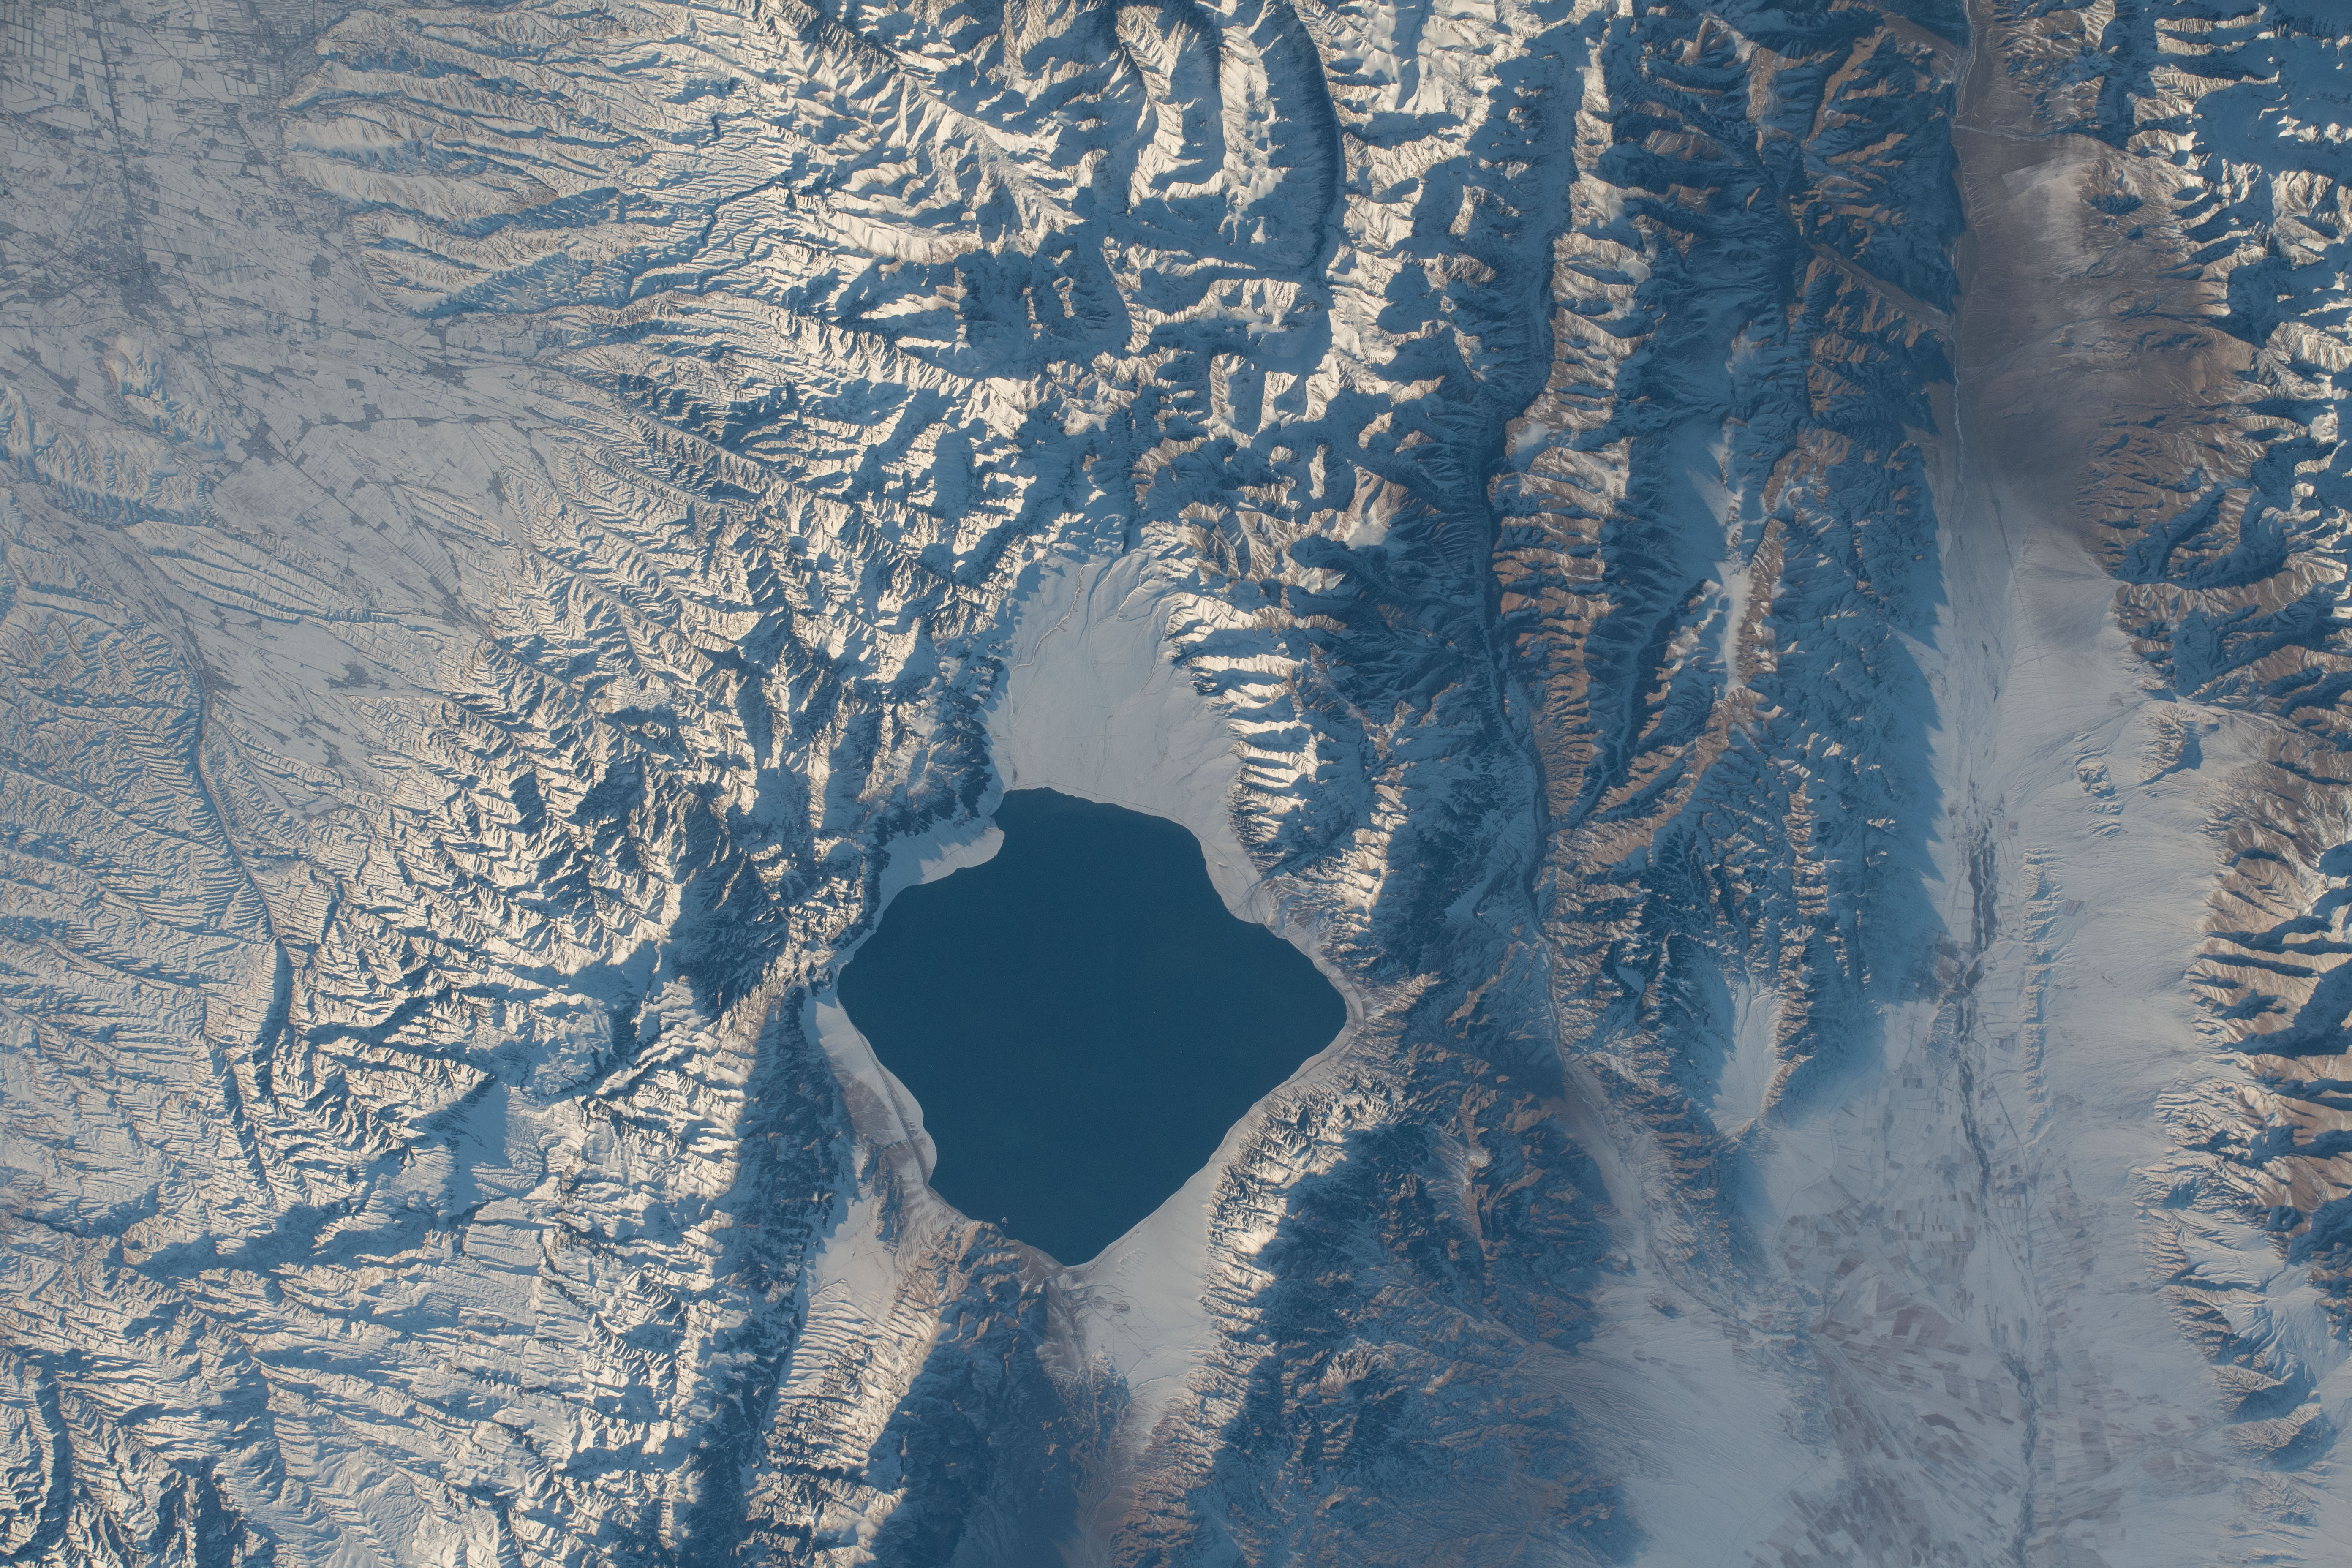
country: CHINA
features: CHINA, SAYRAM LAKE,MTS.,L.,SAYRAM LAKE,CHINA,SAYRAM LAKE
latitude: 44.6
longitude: 80.9
